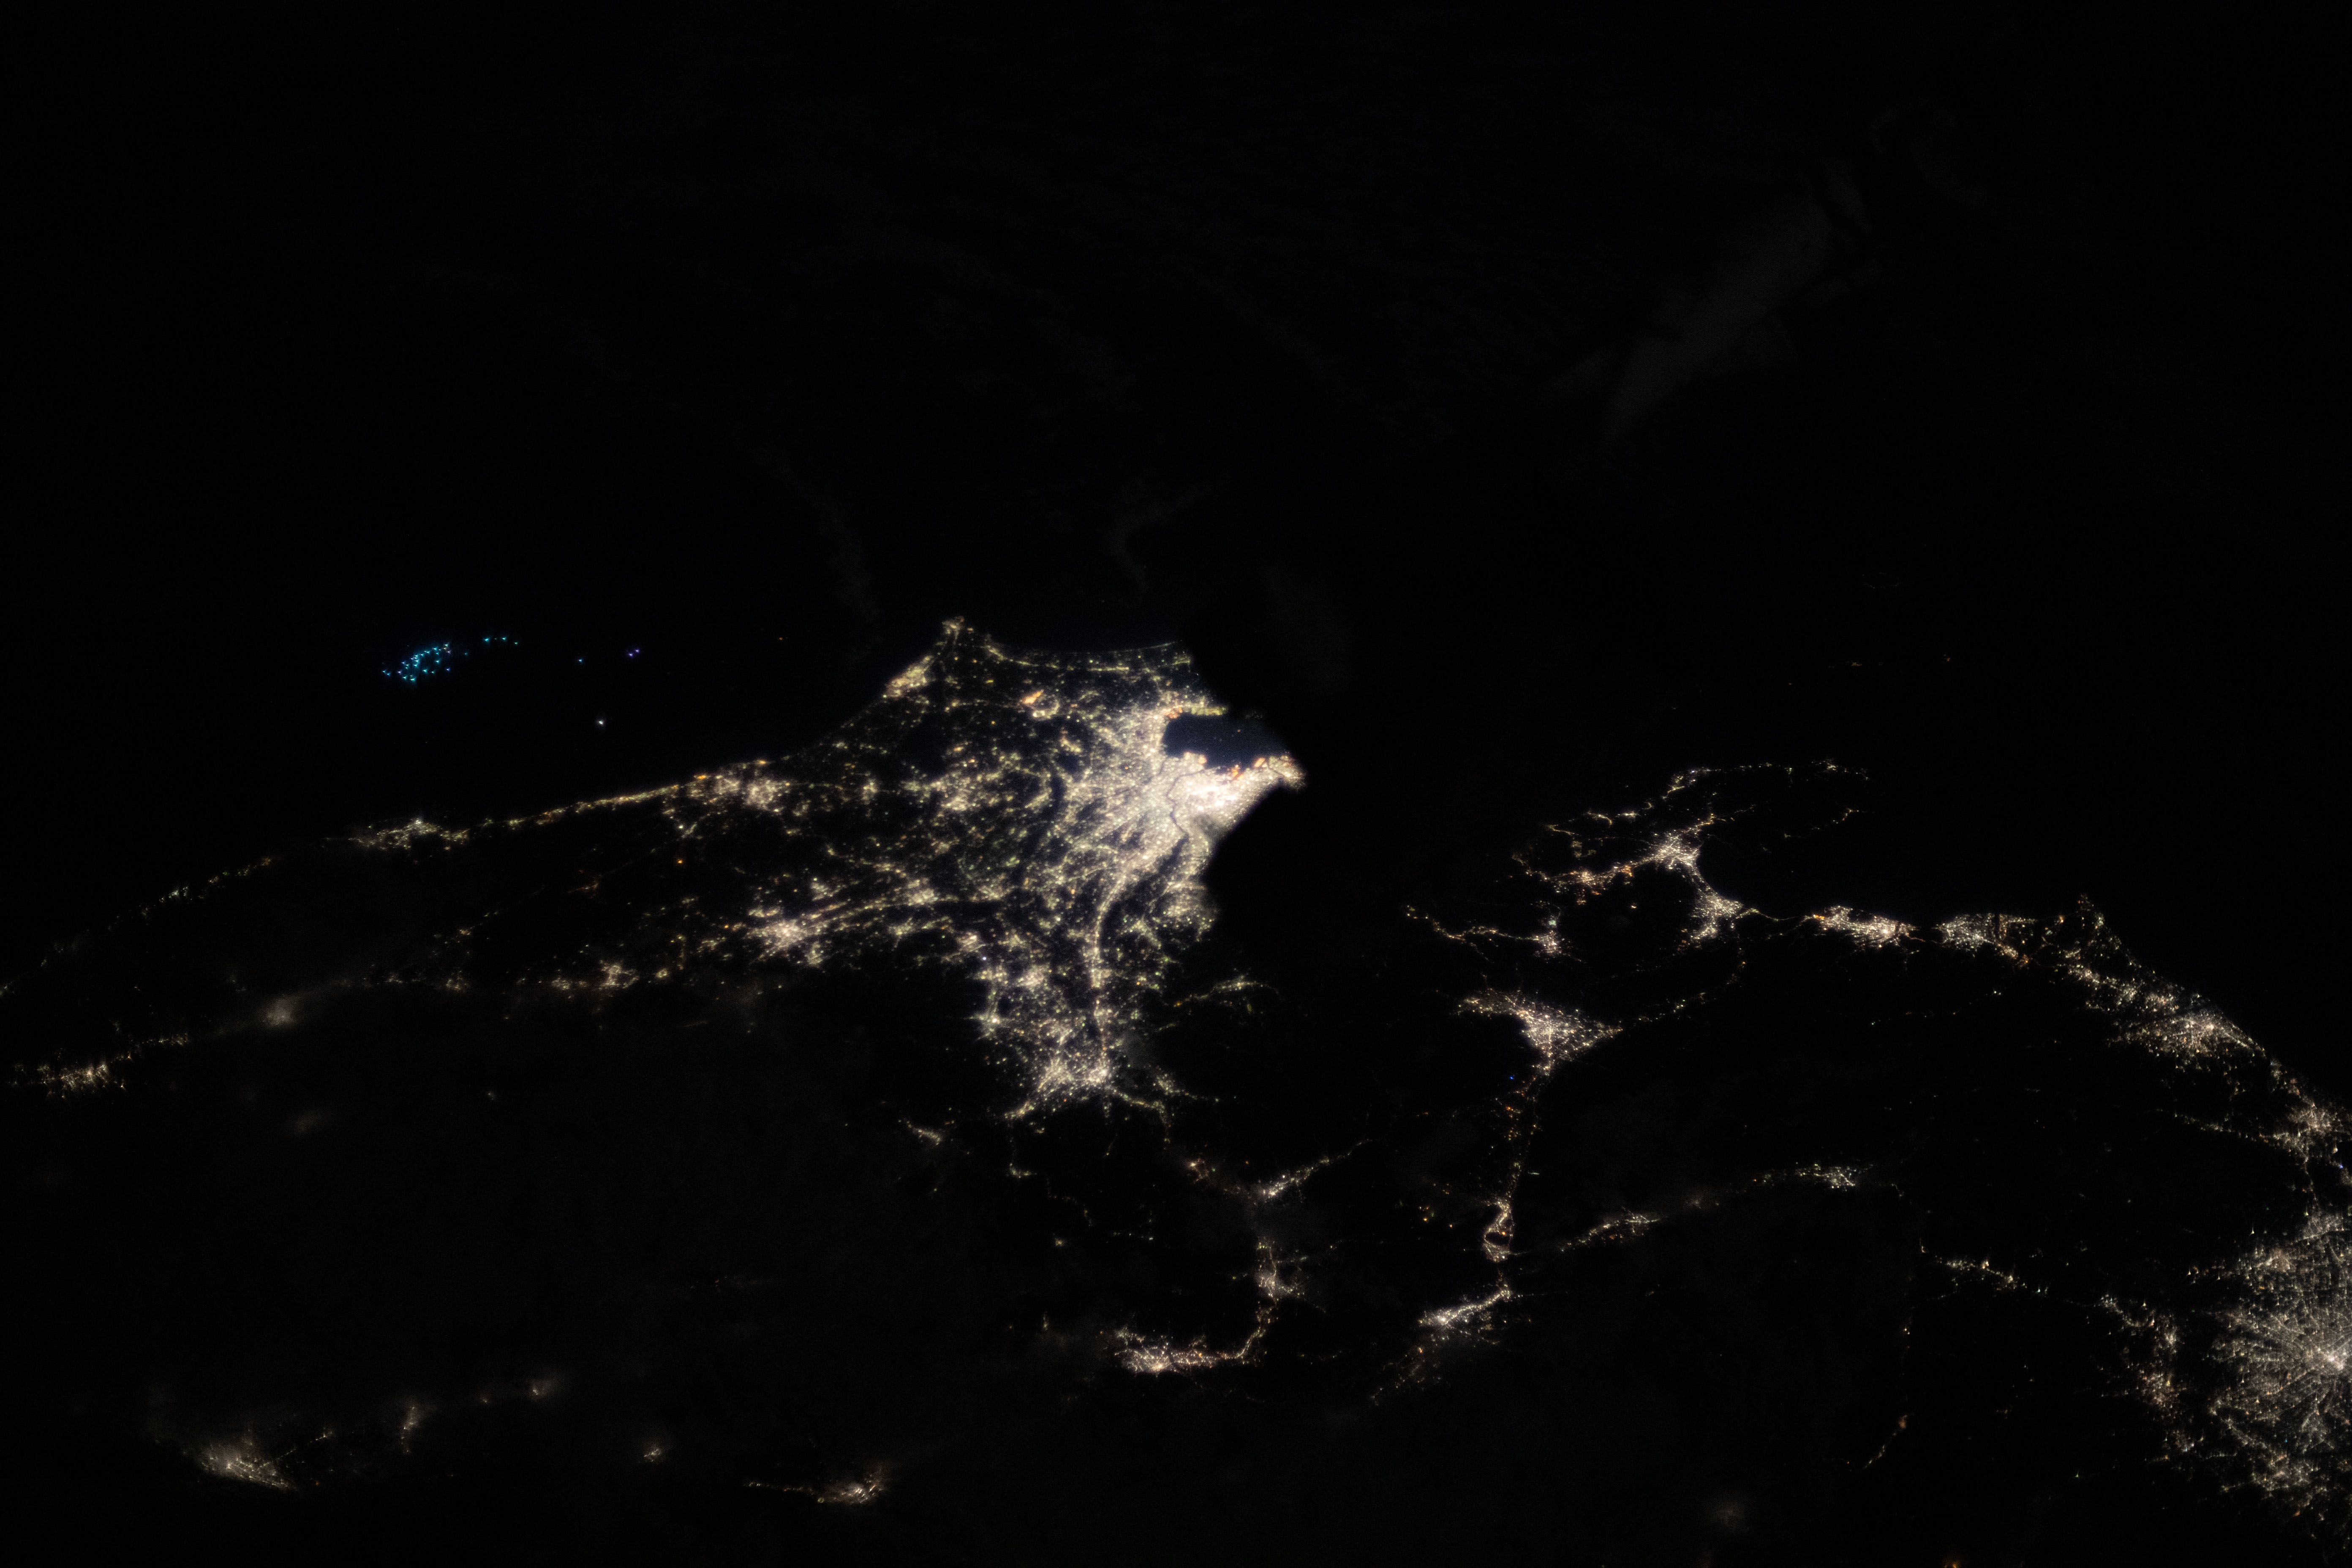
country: JAPAN
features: TOKYO, CITY LIGHTS, TOKYO BAY, NAGOYA
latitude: 35.5
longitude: 139.5
